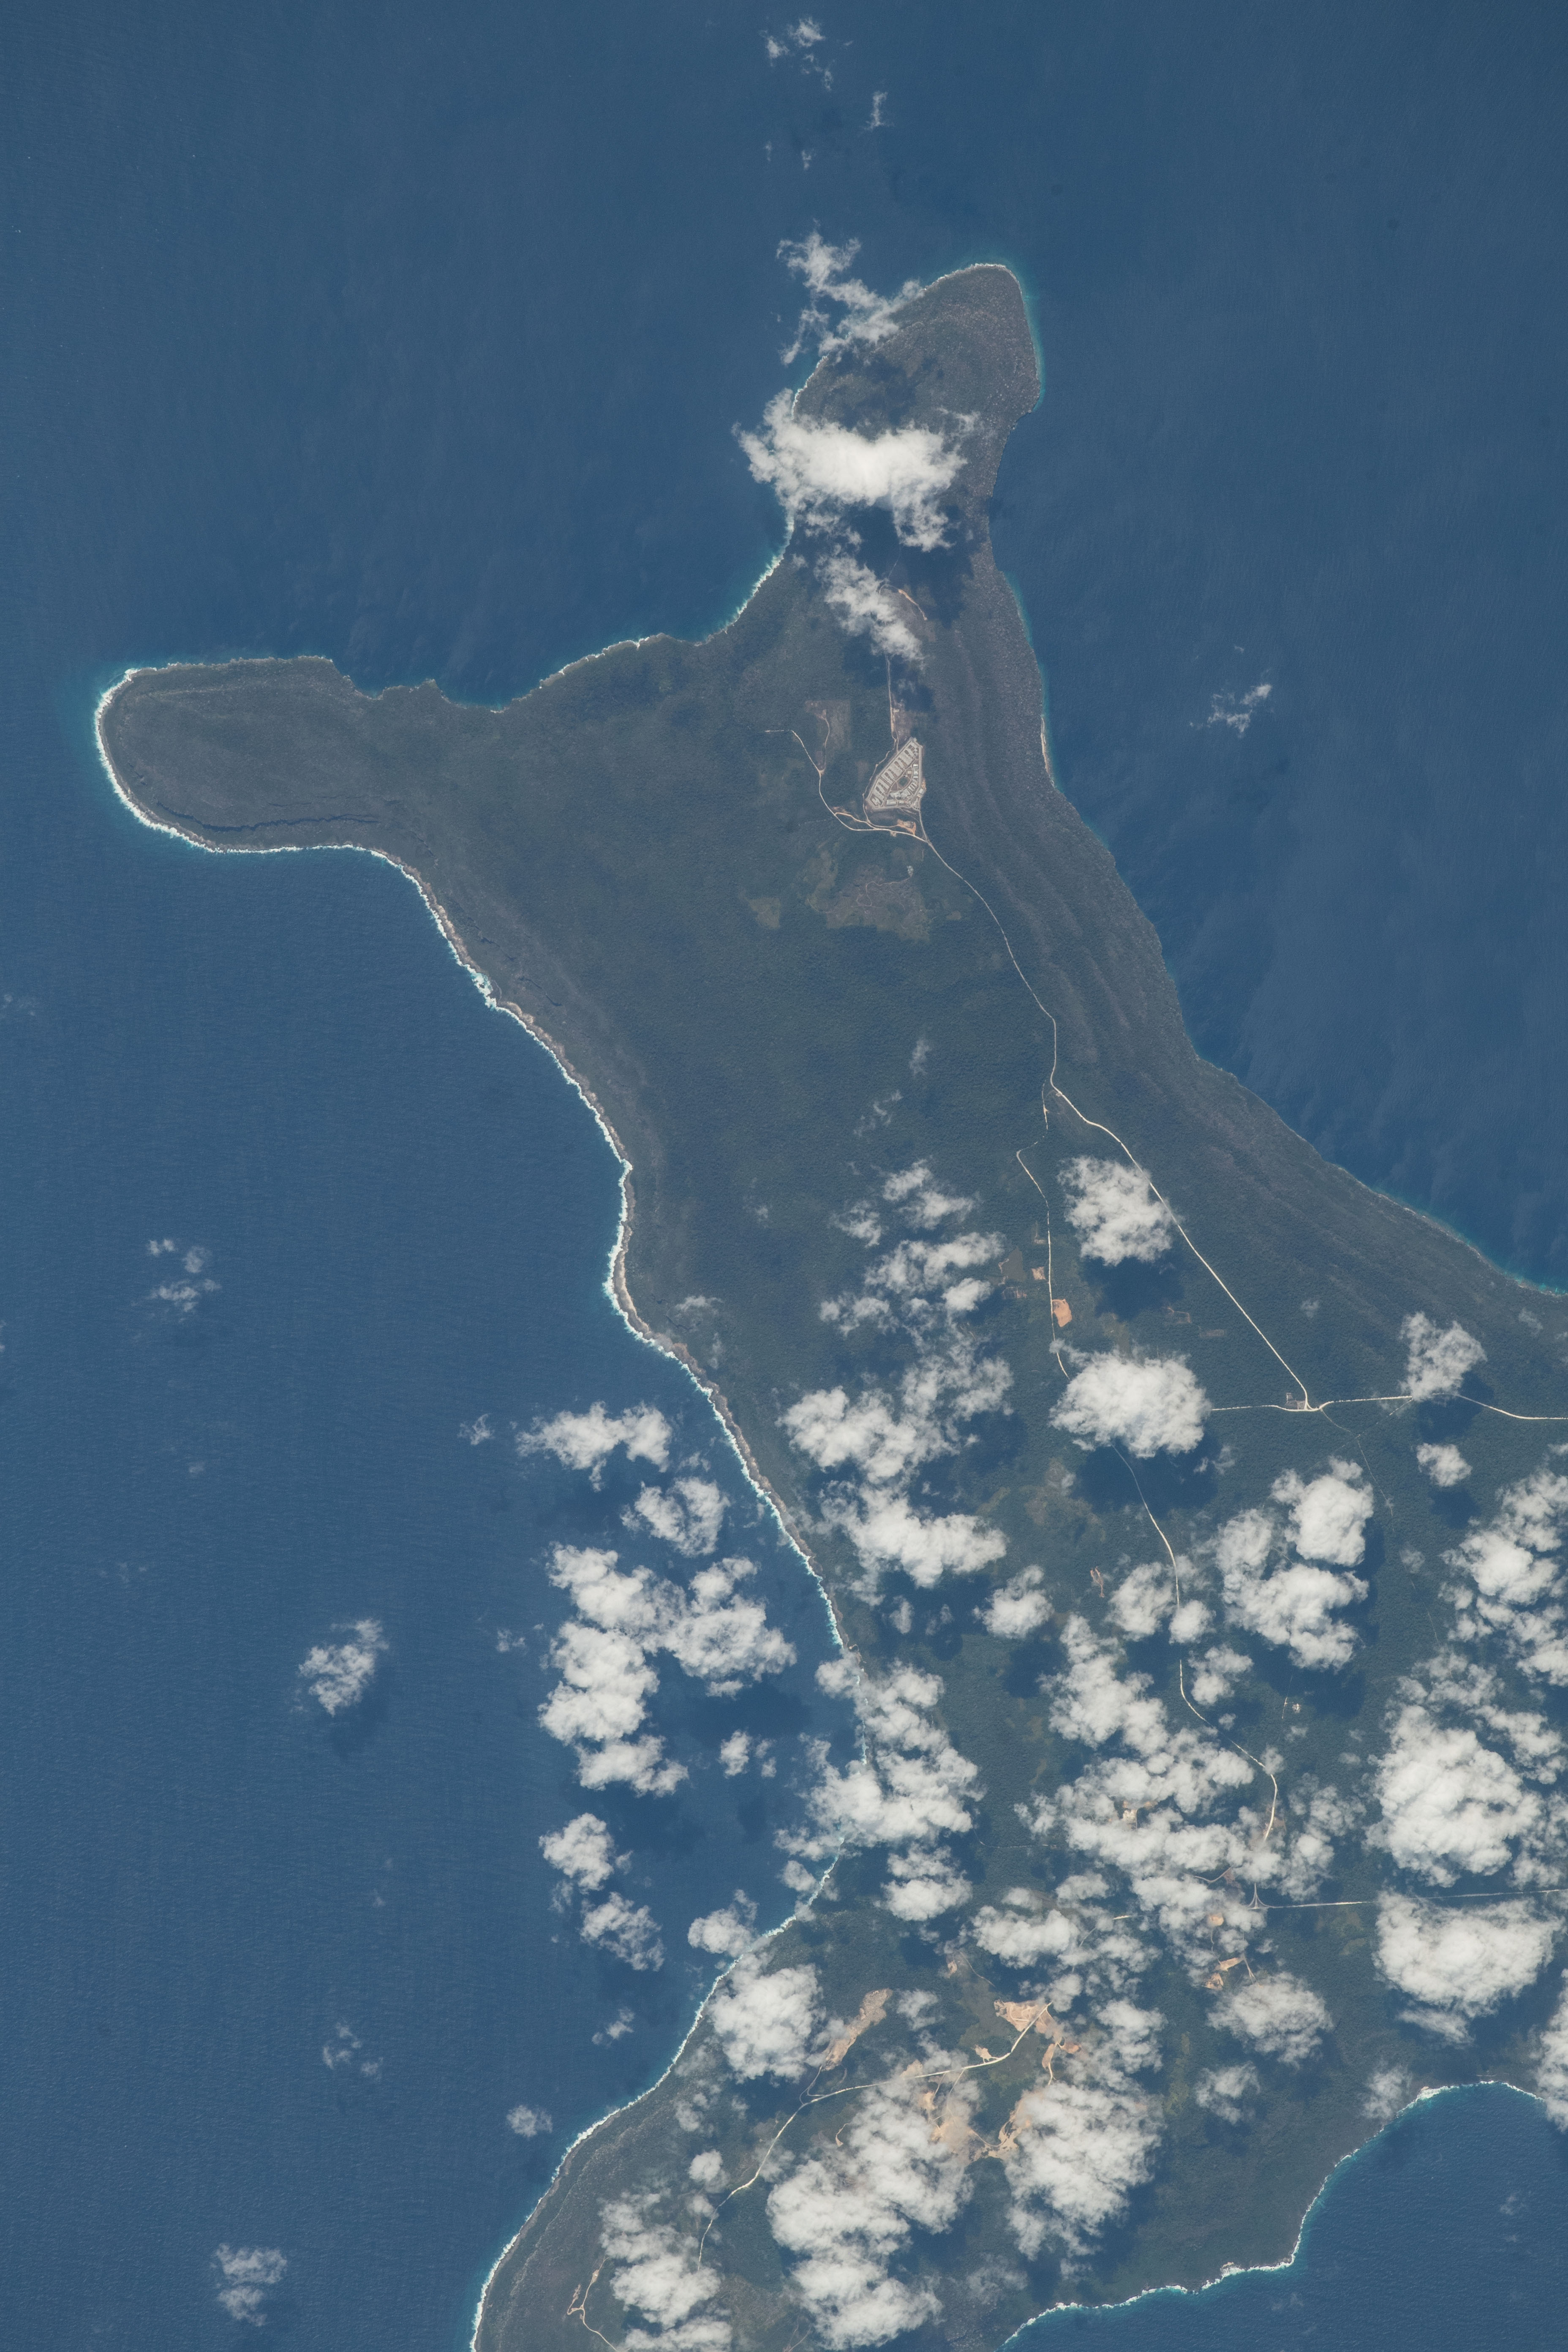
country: AUSTRALIA
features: CHRISTMAS ISLAND, SOUTH POINT, LFYING FISH COVE, TASIKMALAYA CITY
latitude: -10.5
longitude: 105.6
